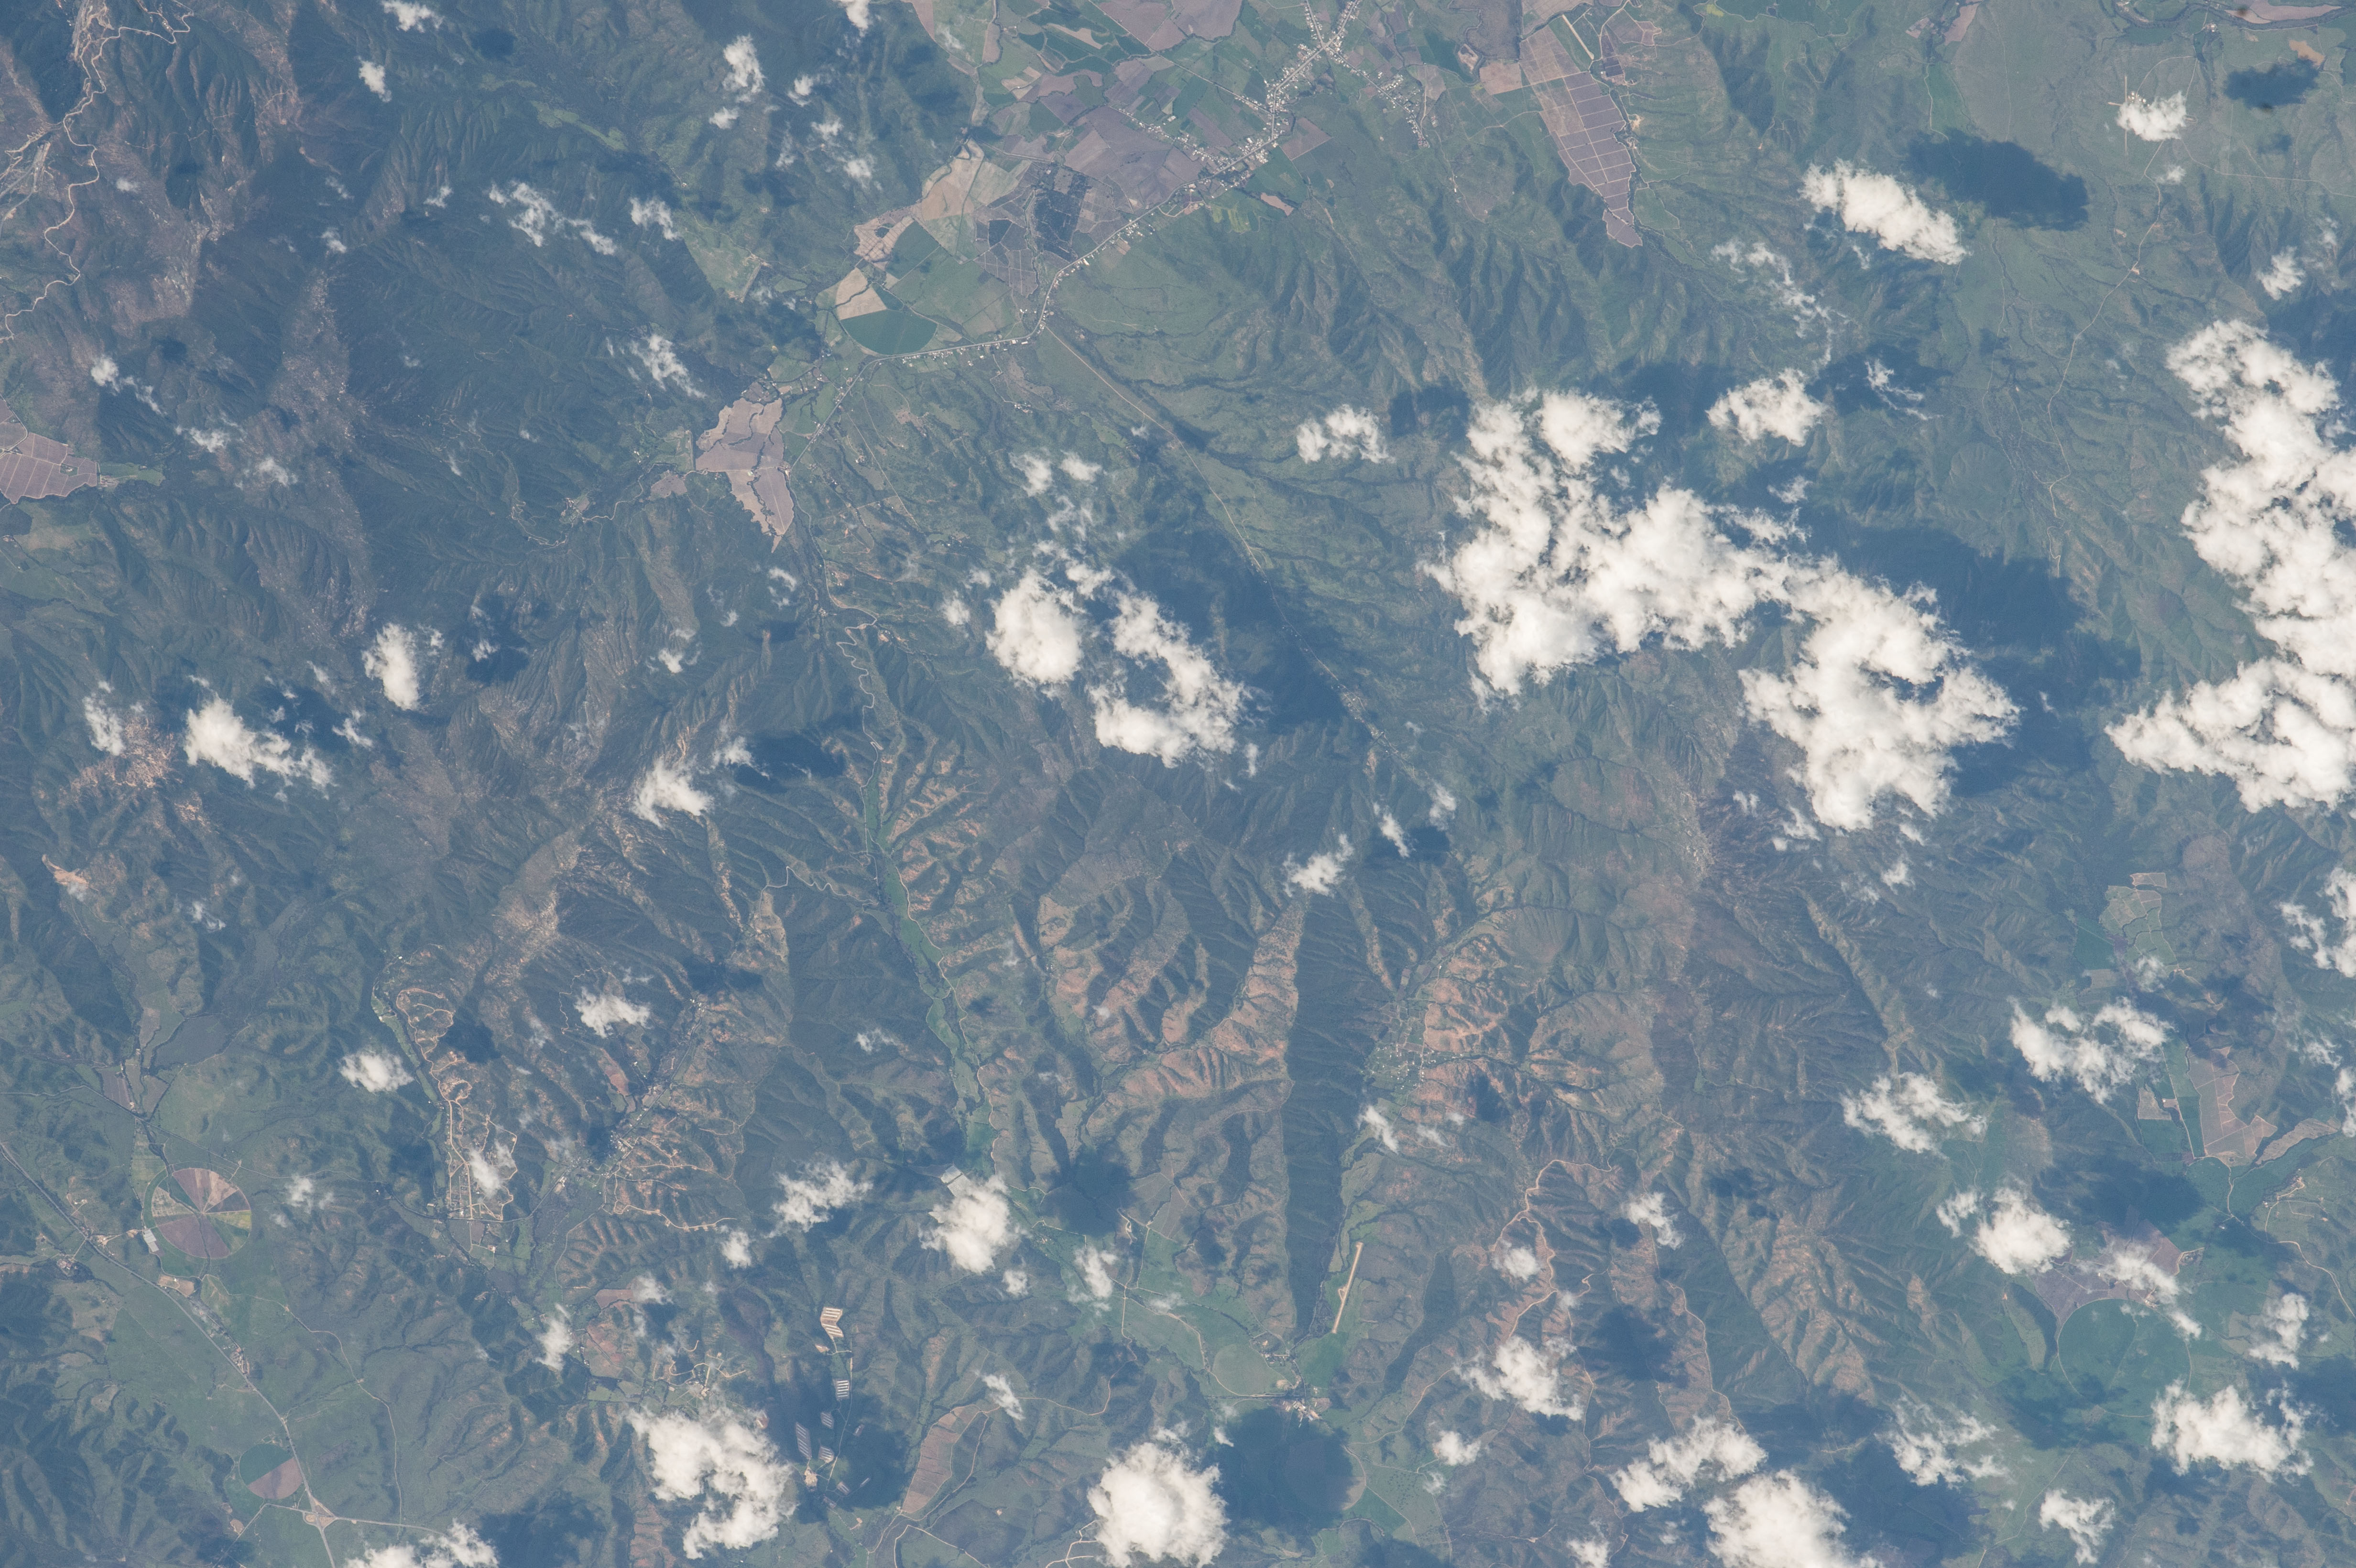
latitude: -33.5
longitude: -71.3
